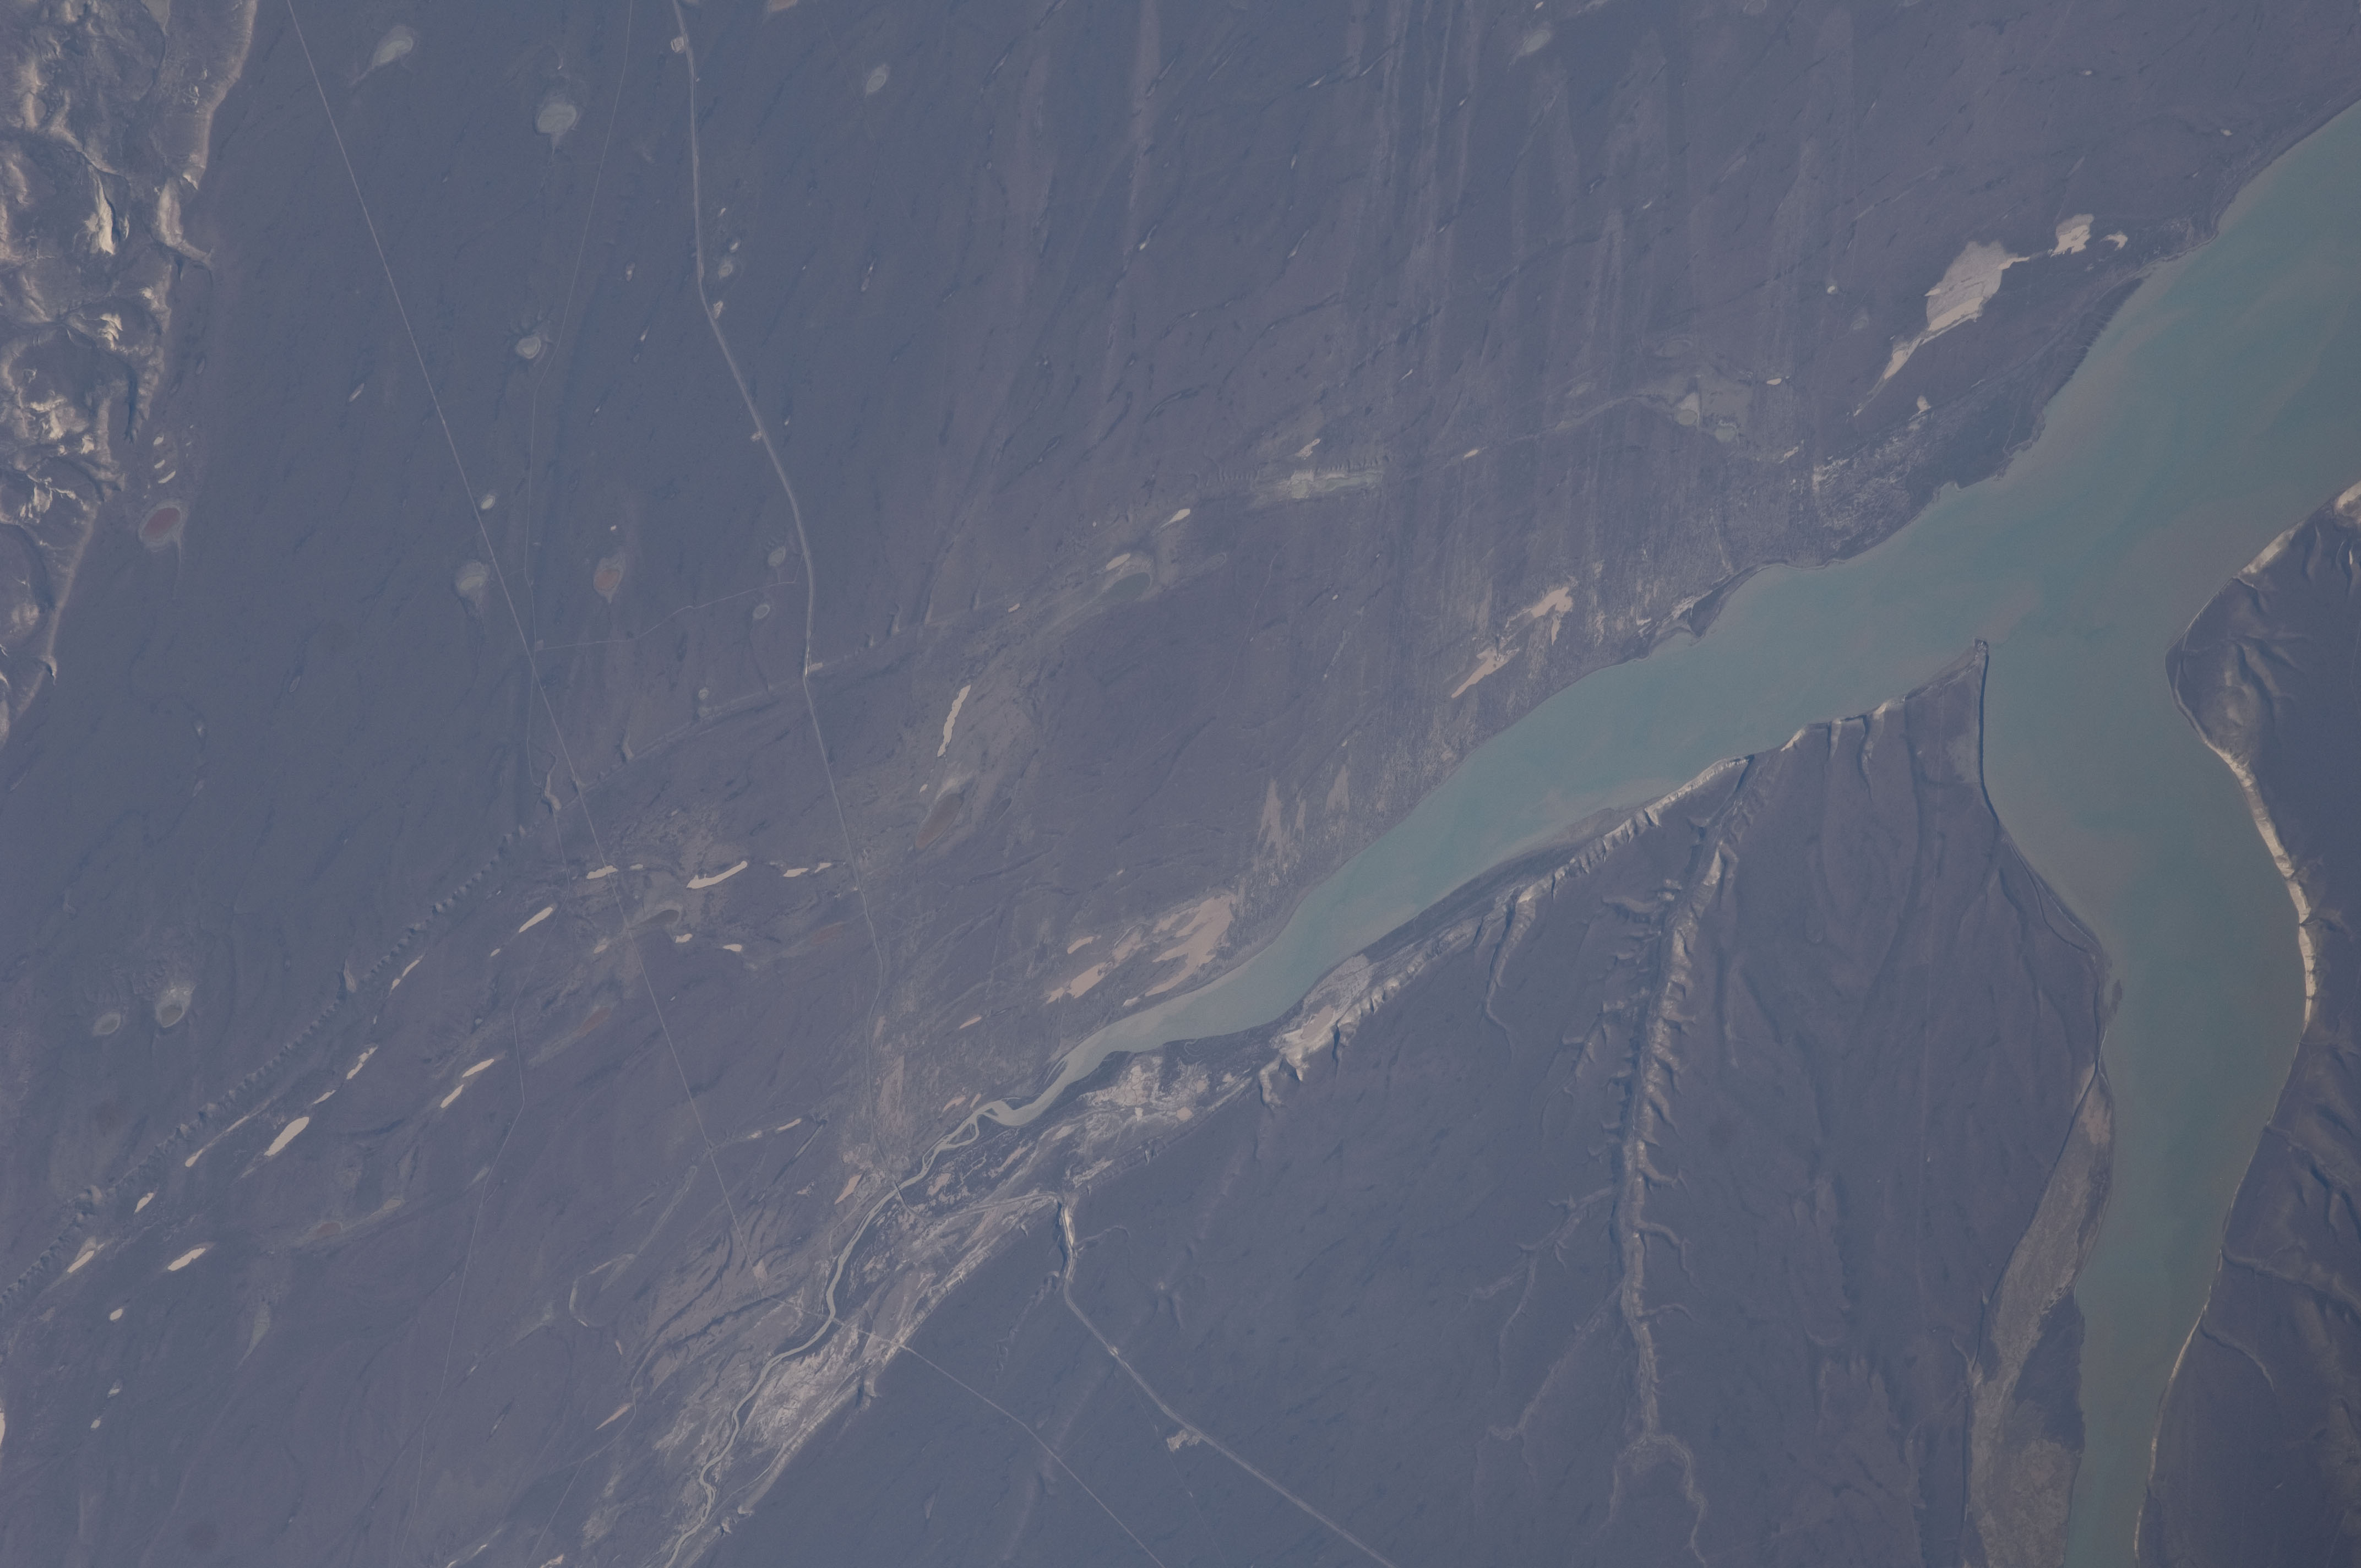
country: ARGENTINA
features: SANTA CRUZ R., ROAD
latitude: -49.8
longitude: -68.5
